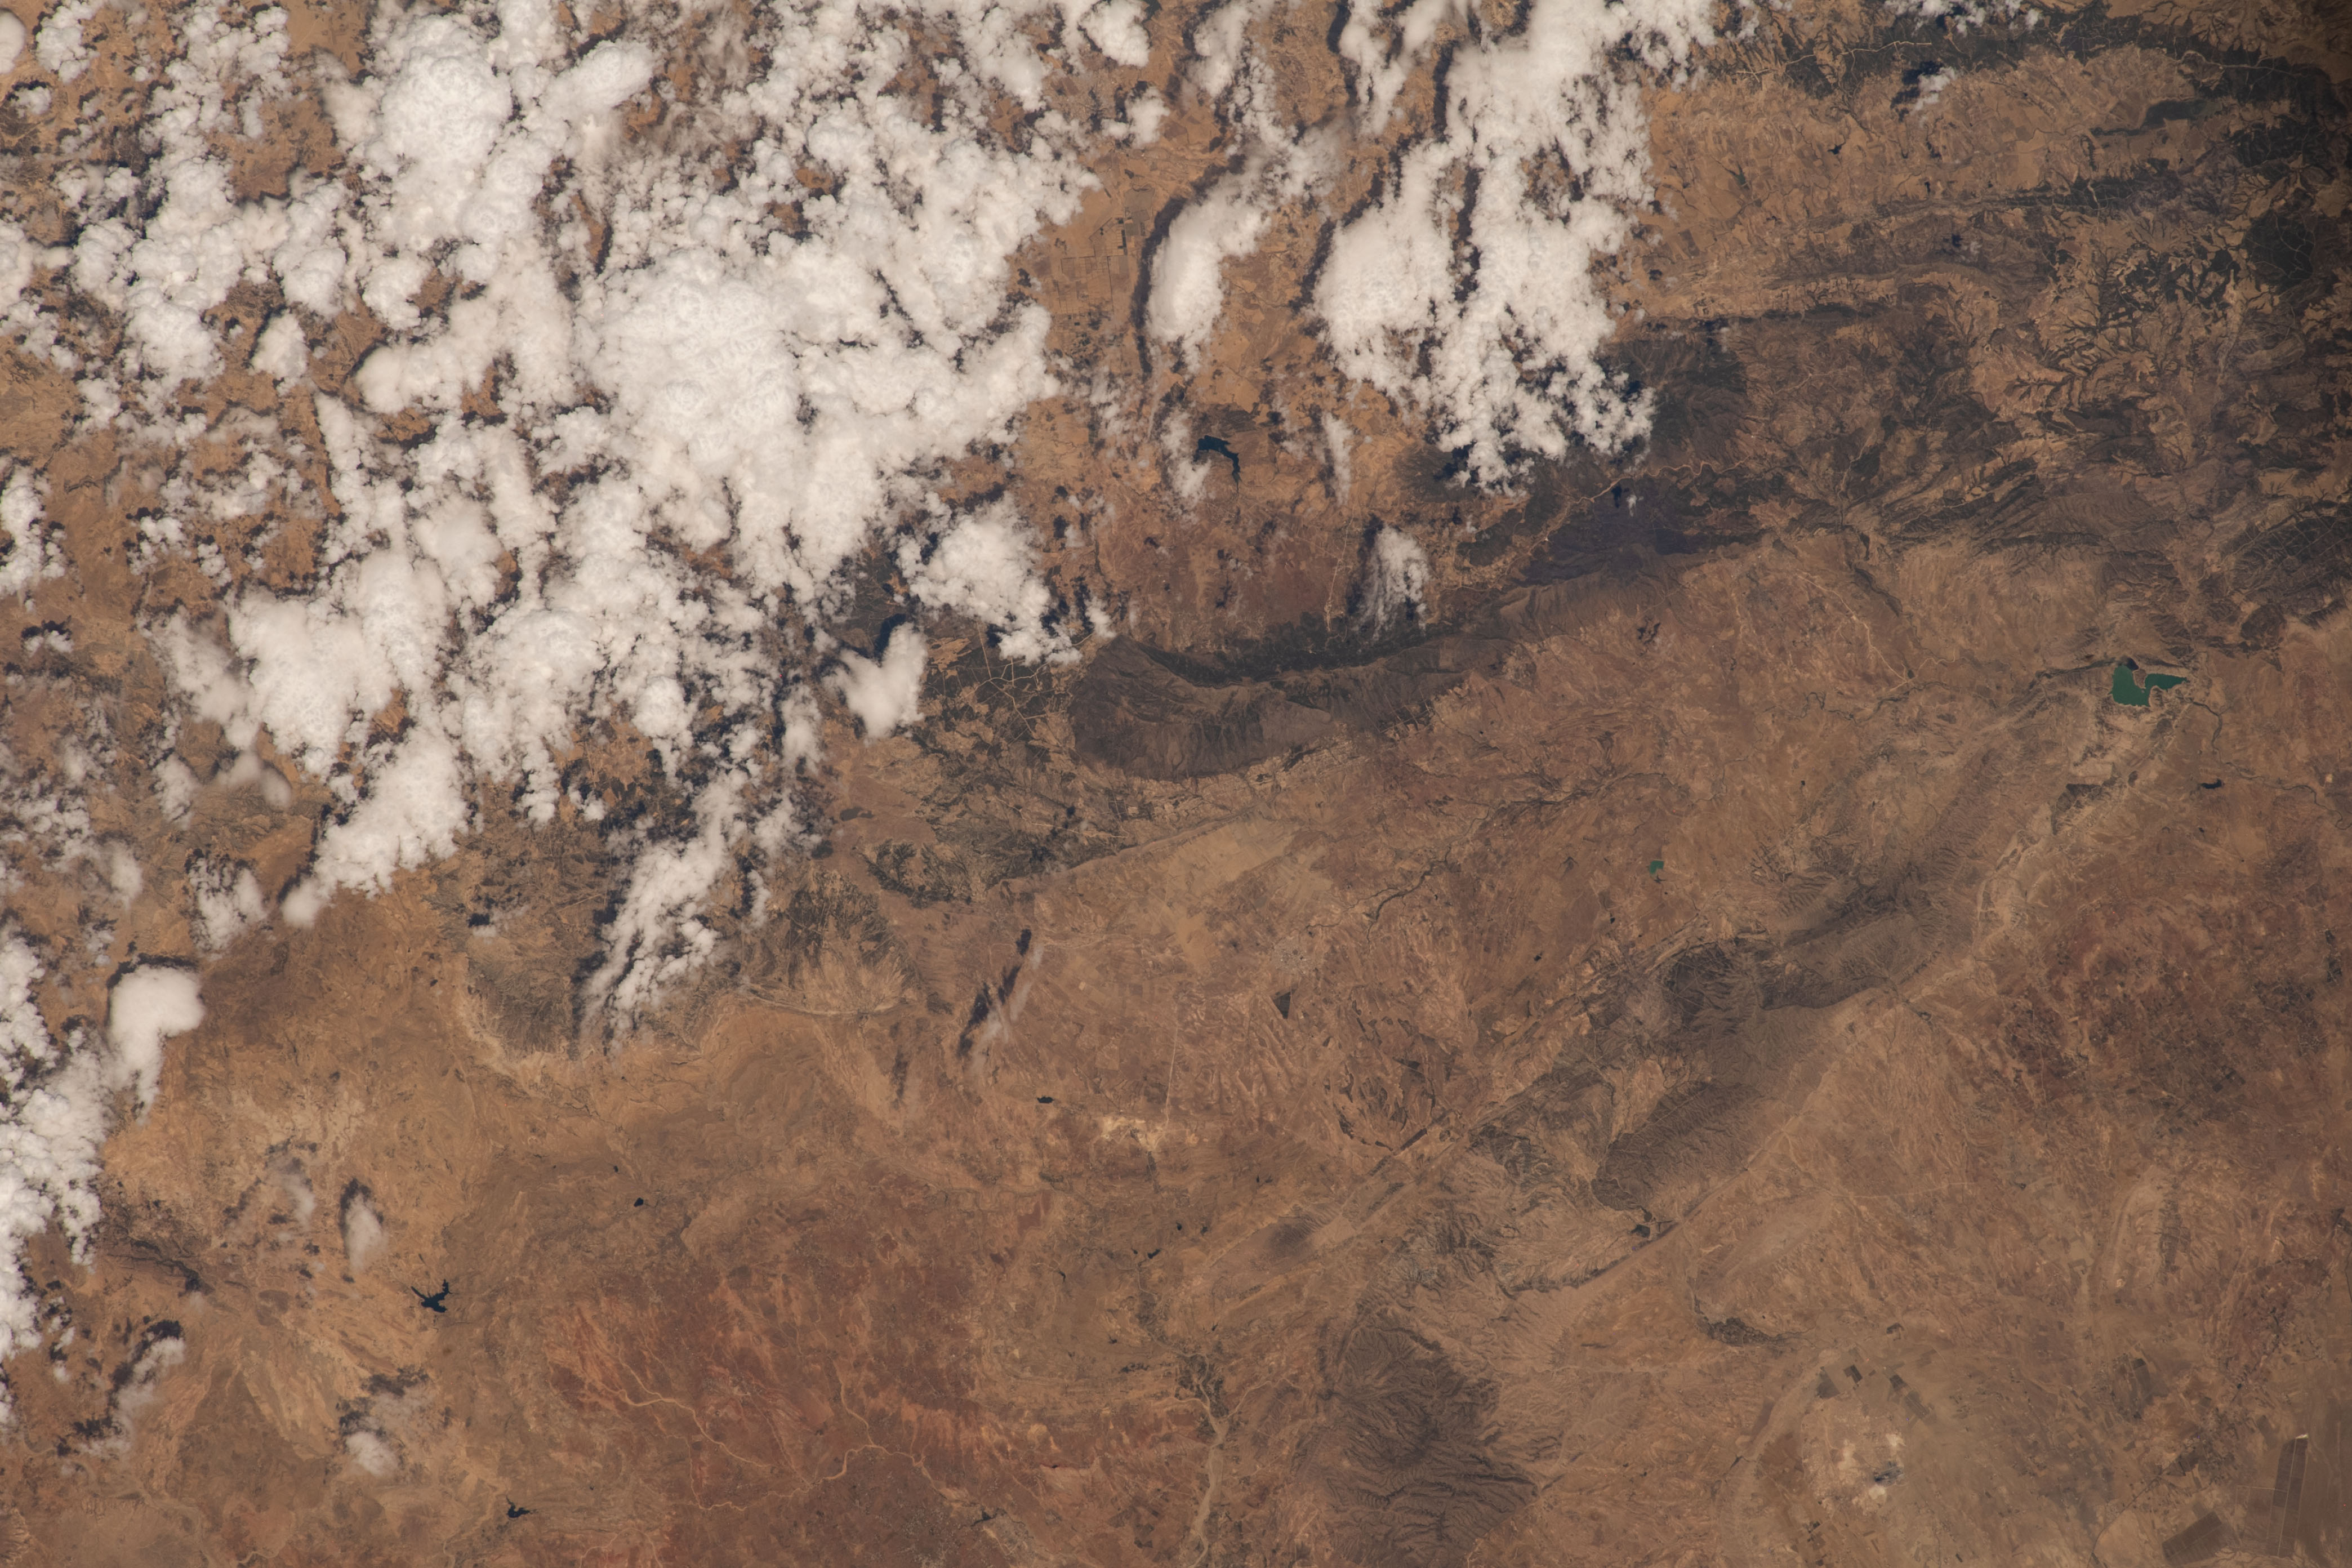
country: TUNISIA
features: DJEBEL ZAGHDOUD NATIONAL PARK, BARRAGE NEBHANA
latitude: 35.9
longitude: 9.5
